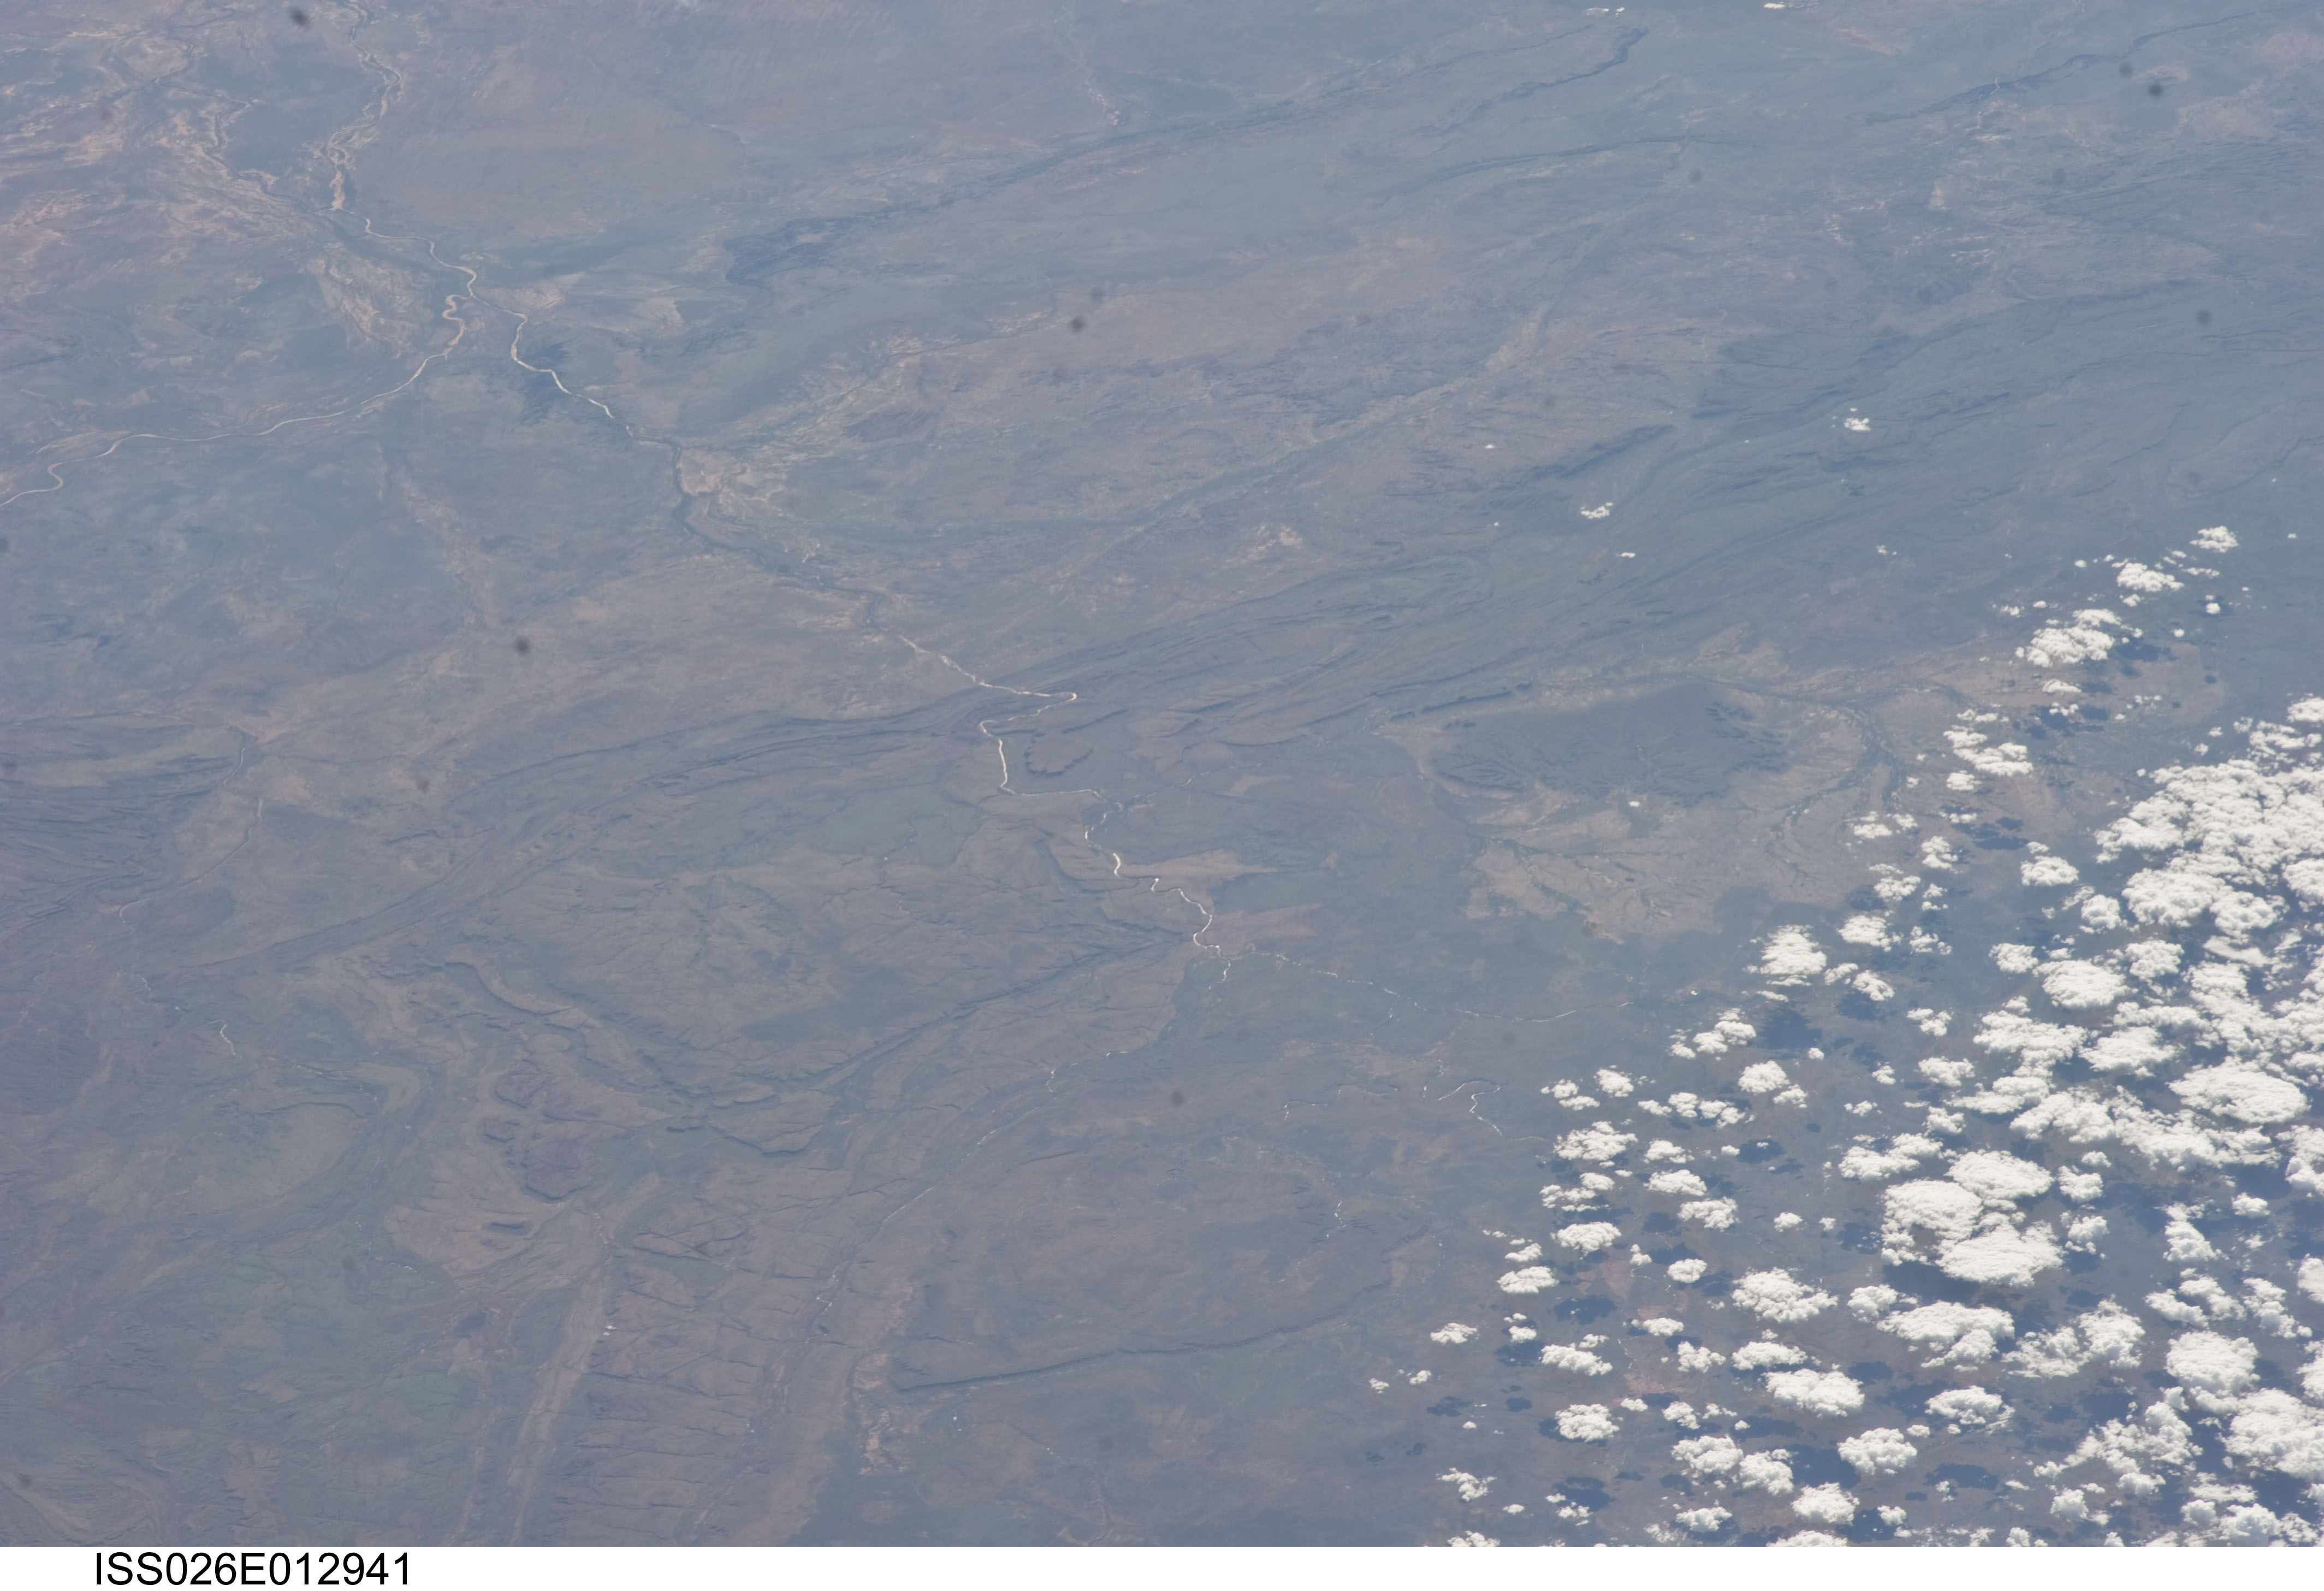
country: AUSTRALIA-WA
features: KING LEOPOLD RANGES, FITZROY RIVER DRAINAGE, KIMBERLY PLATEAU, FOREST
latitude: -17.5
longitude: 125.8
